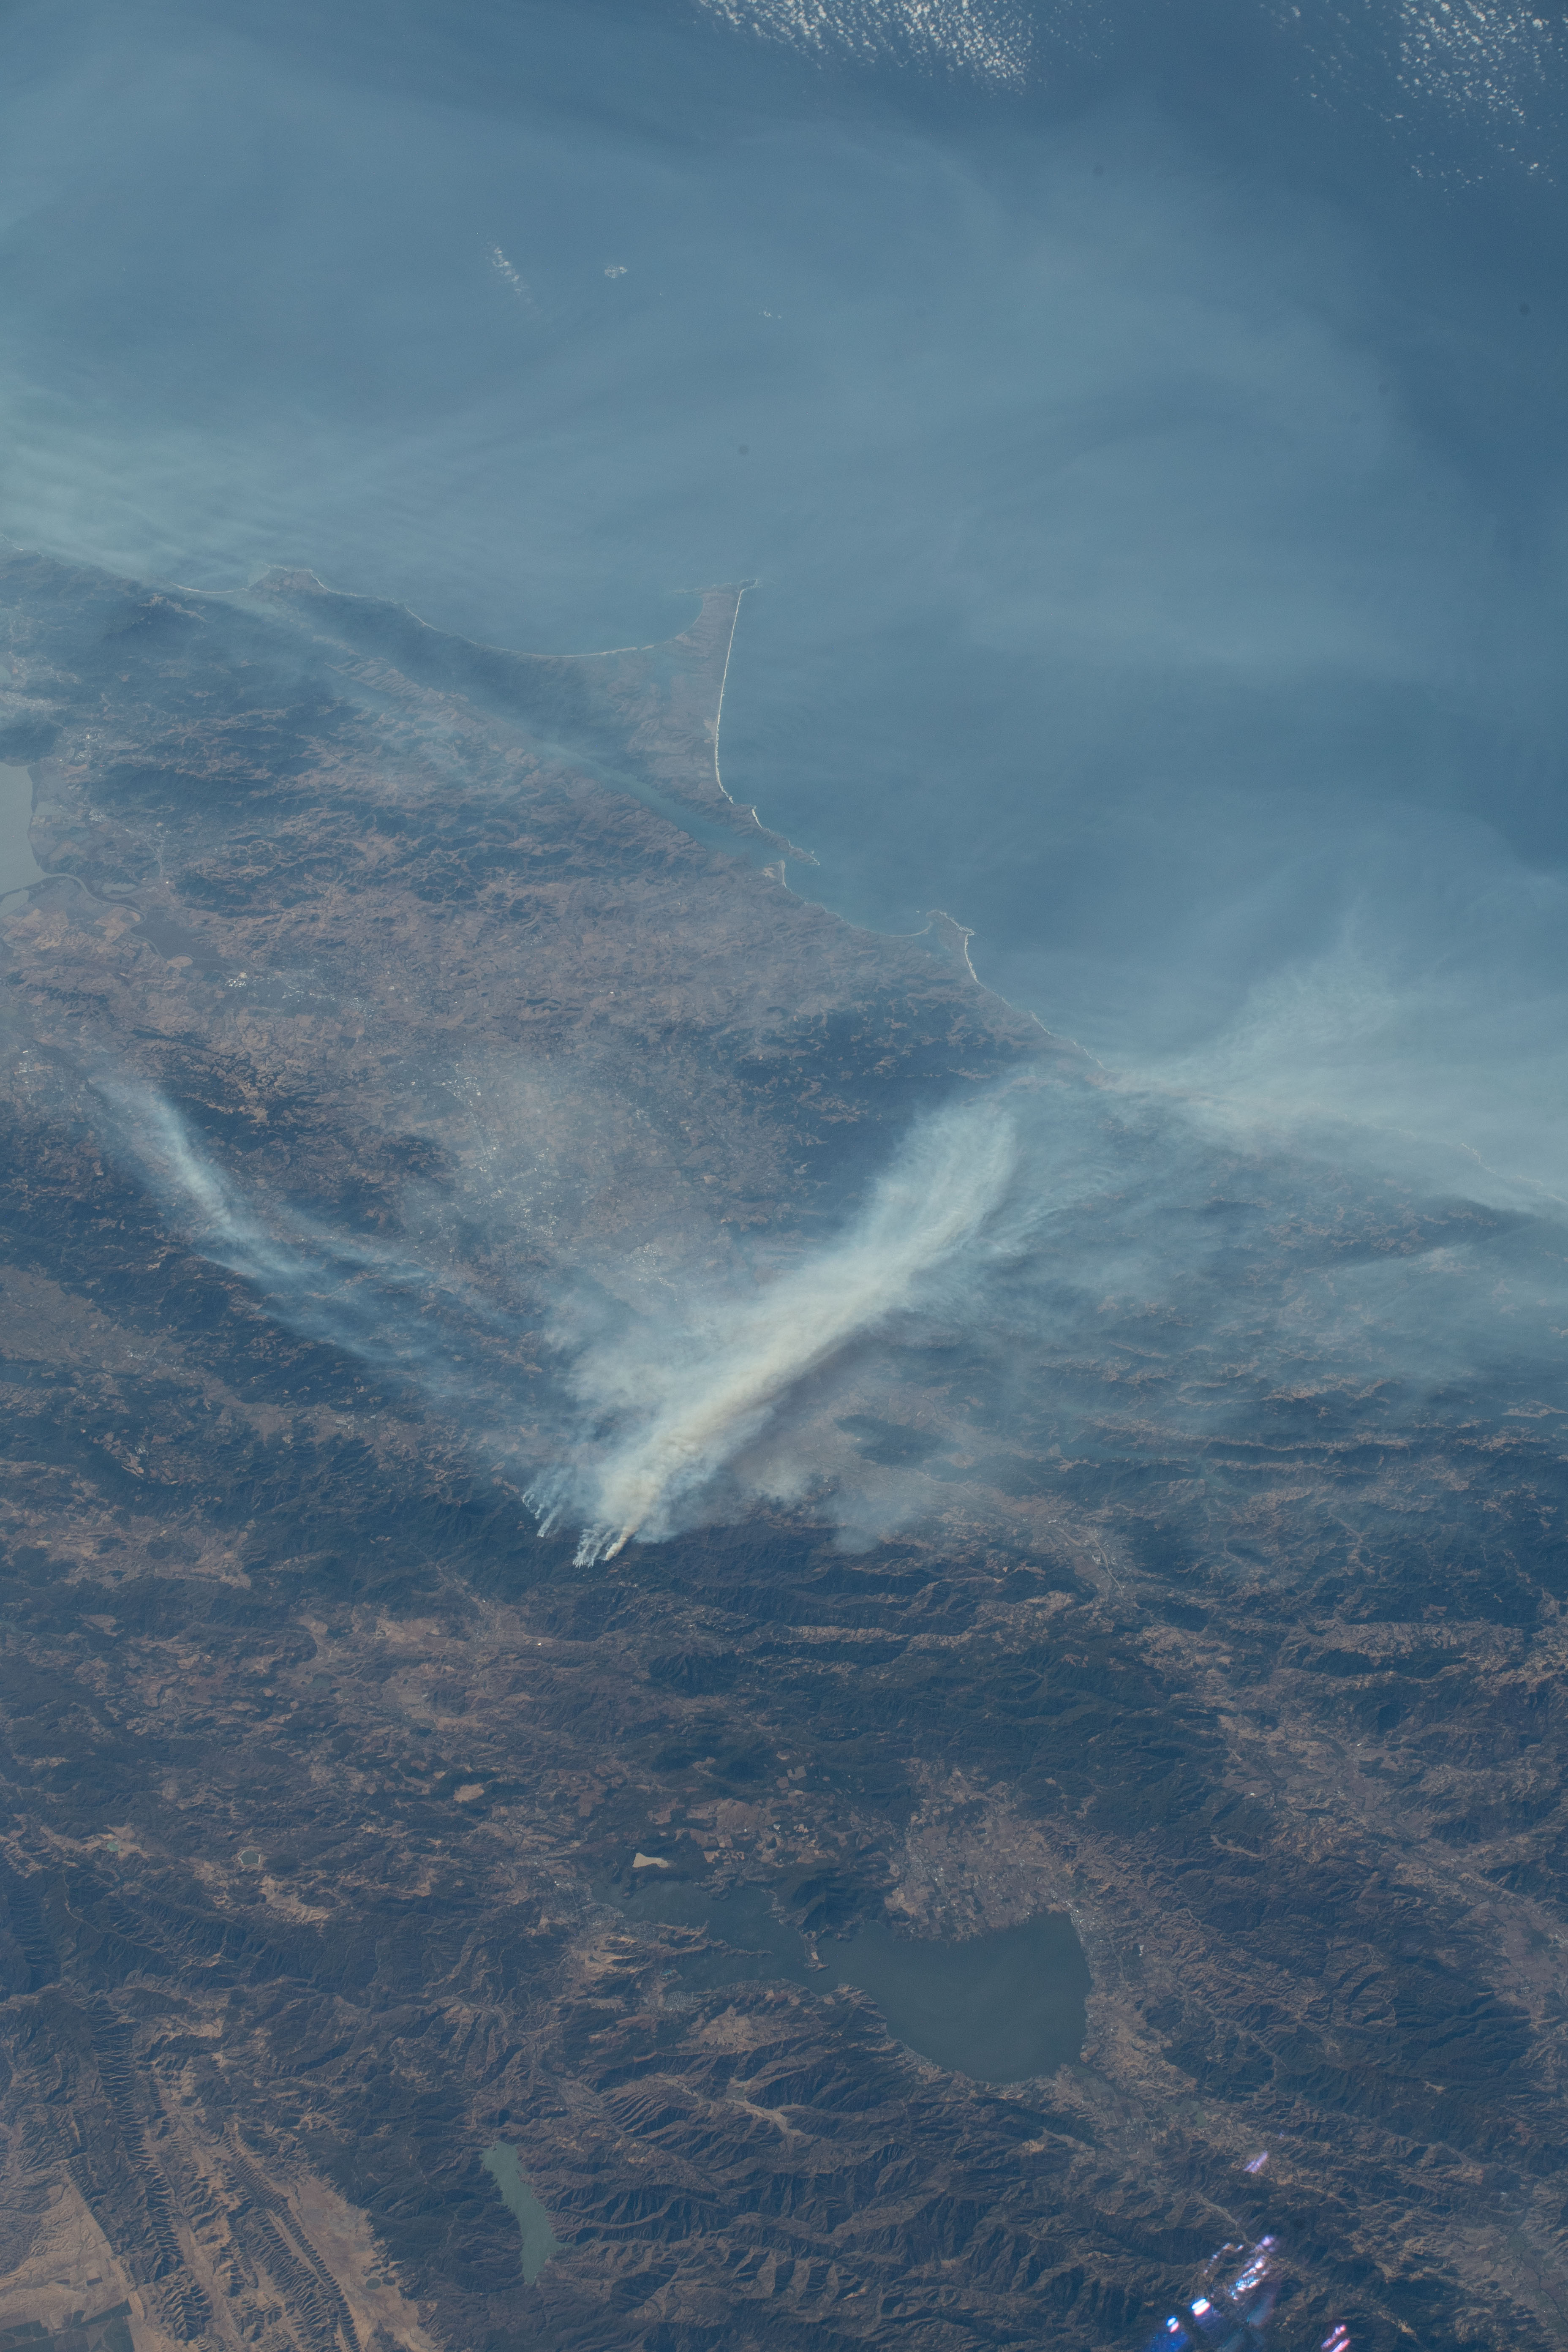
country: USA-CALIFORNIA
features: CLEAR LAKE, CHIMNEY ROCK
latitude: 38.5
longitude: -122.9
